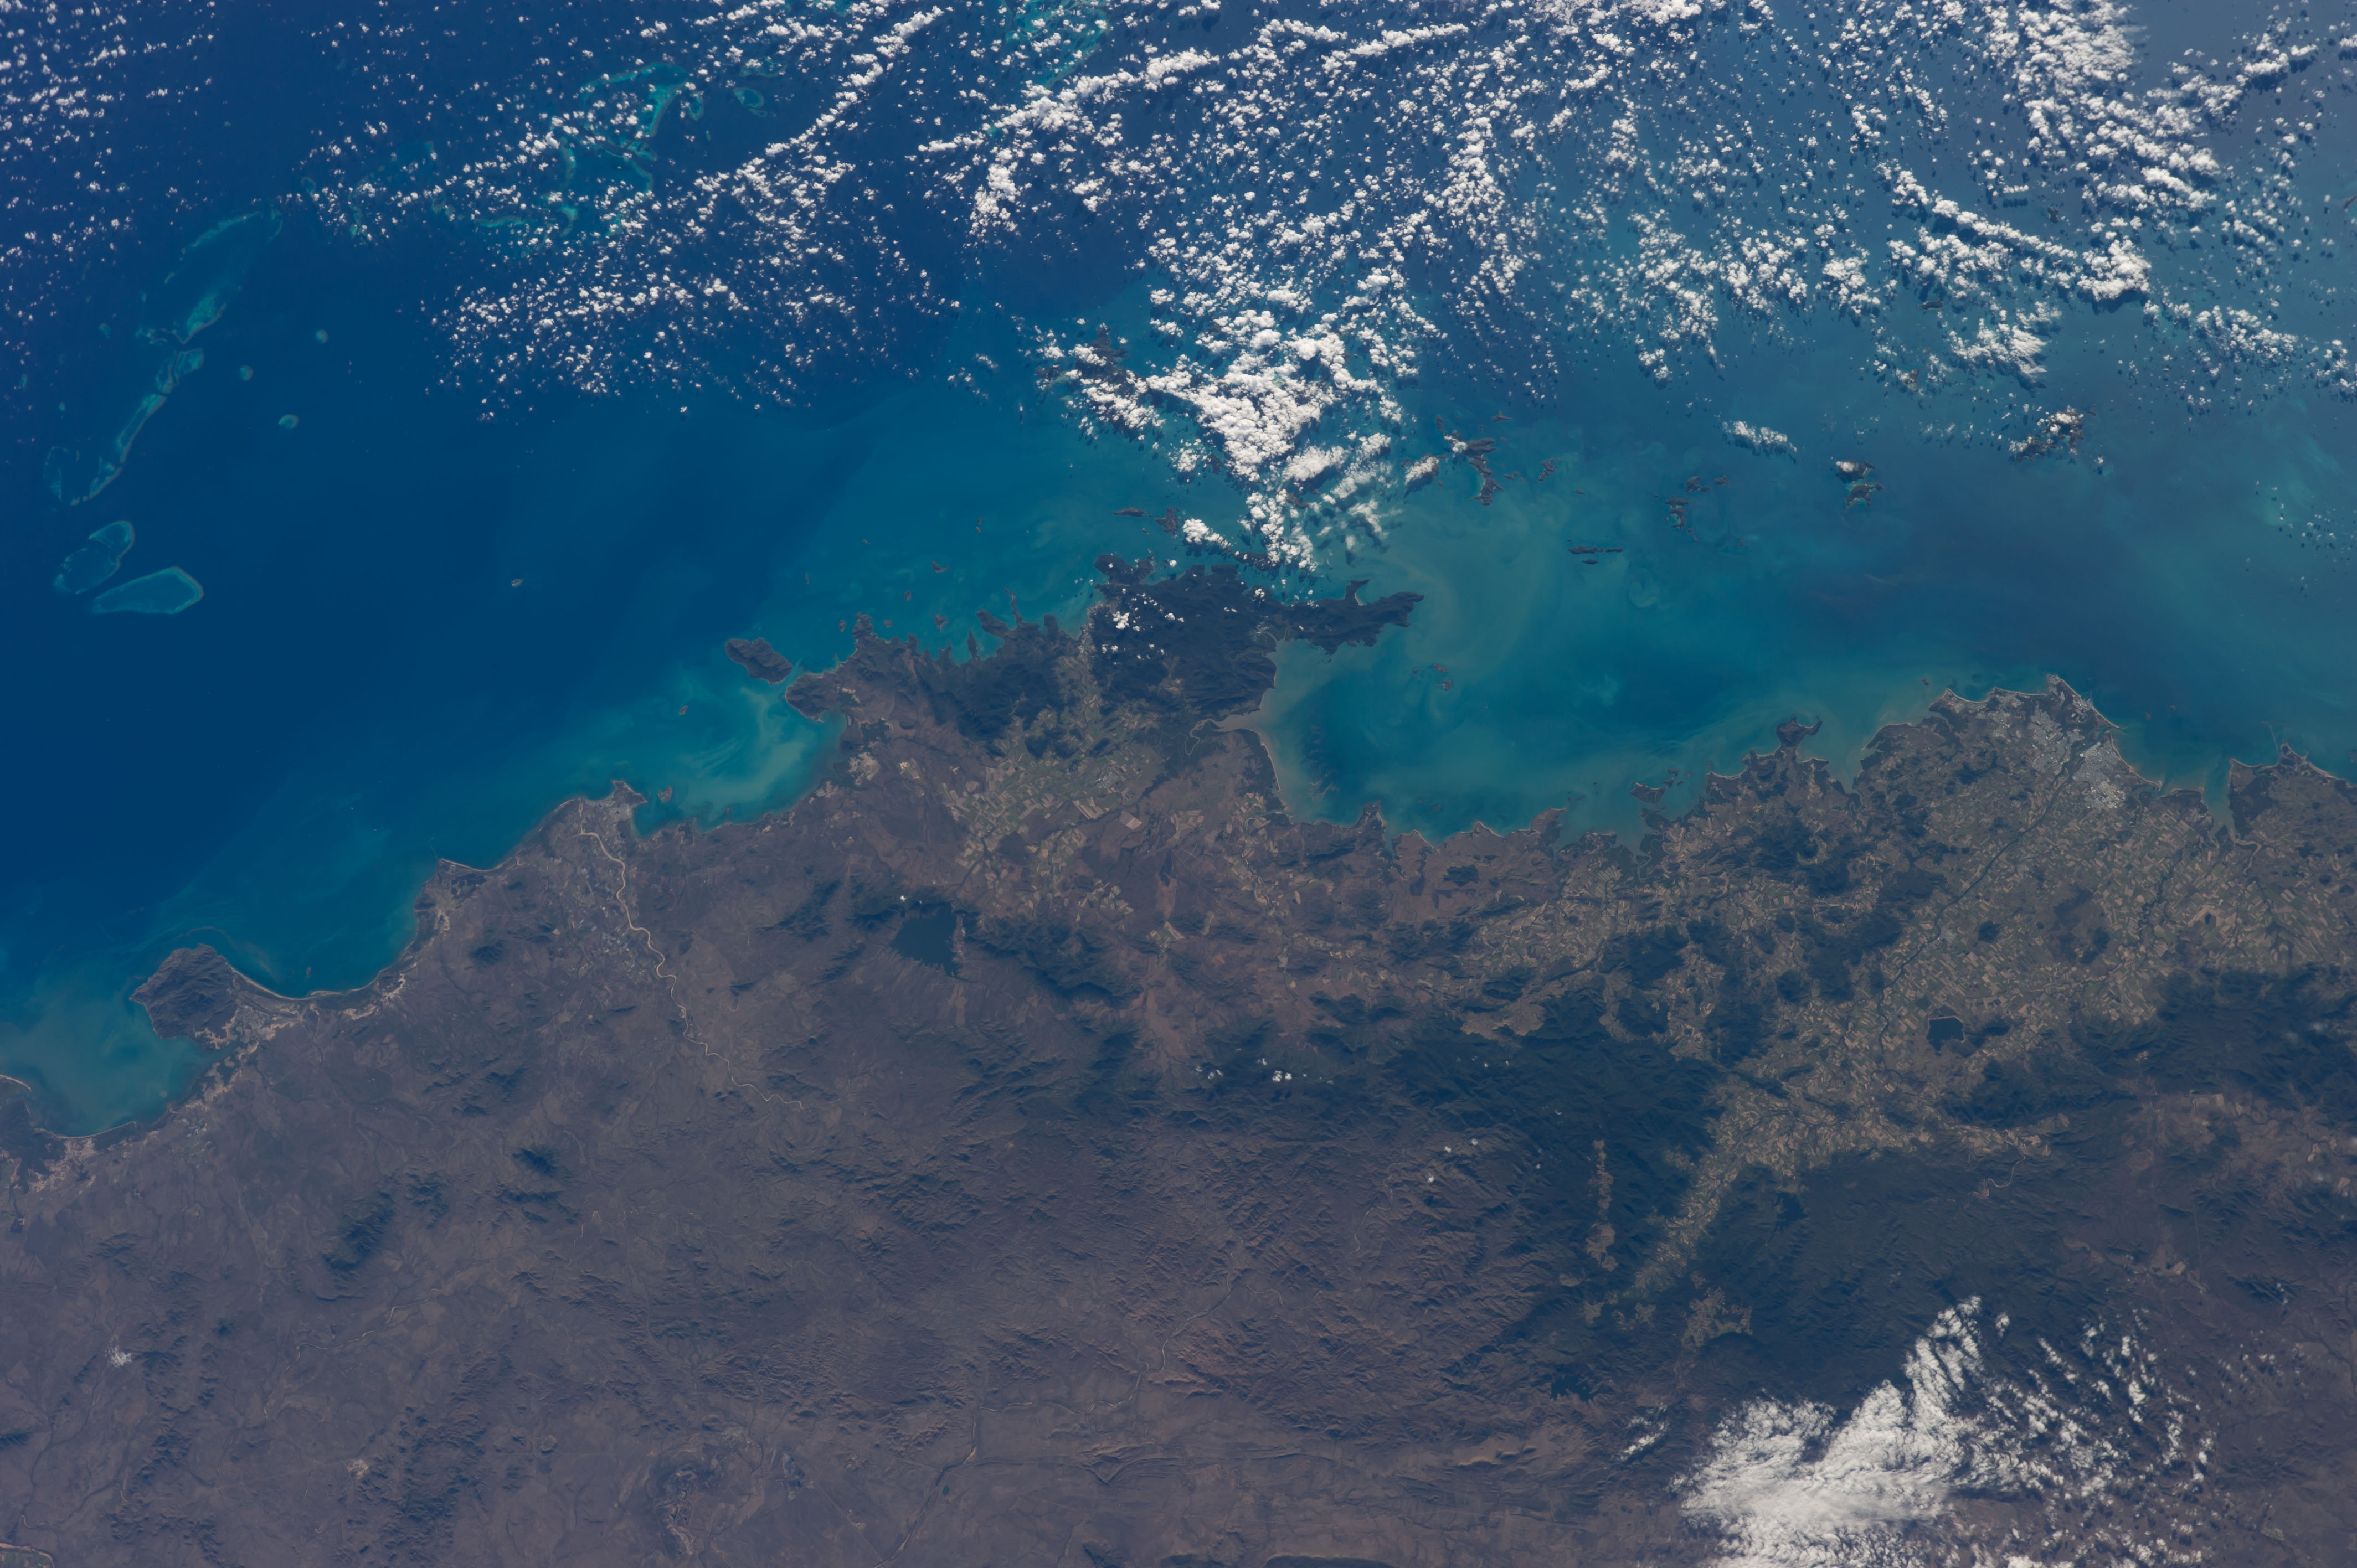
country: AUSTRALIA-Q
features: GREFORY RIVER, DRYANDER FOREST, RESERVE, LAKE PROSERPINE, GLOUCESTER ISLAND, BOWEN, CORAL SEA
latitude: -20.5
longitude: 148.6
